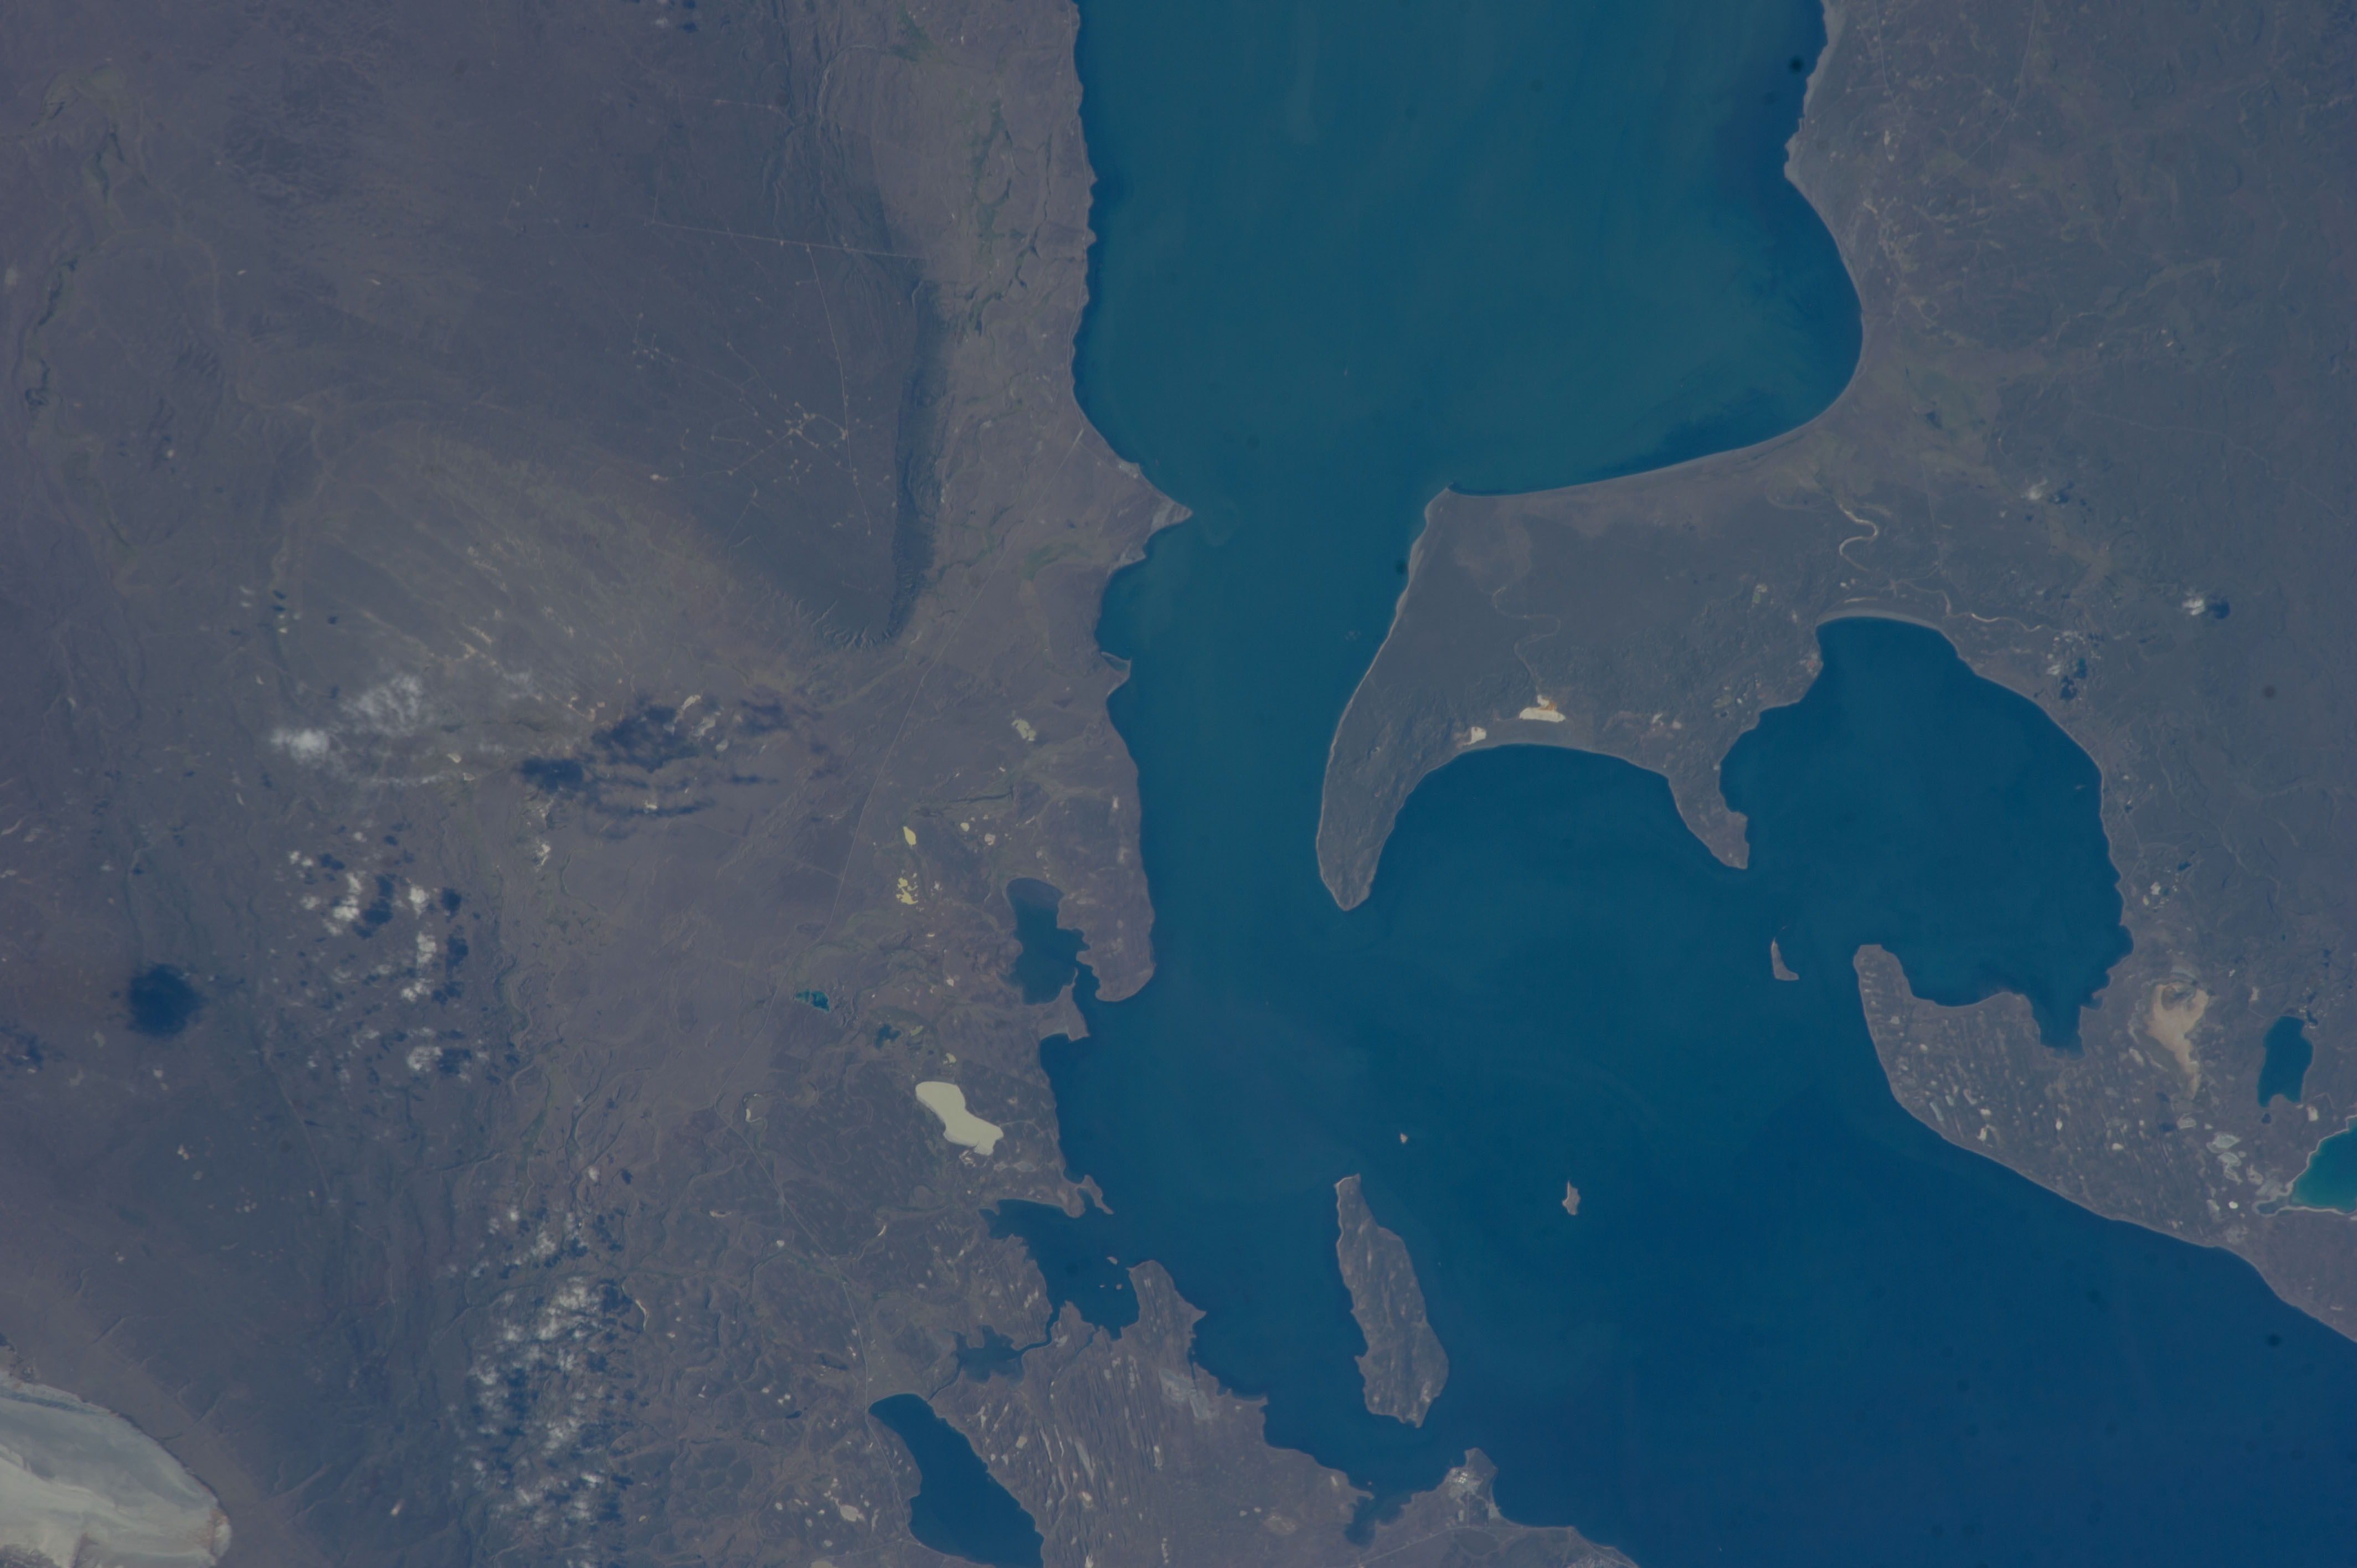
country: CHILE
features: STRAIT OF MAGELLAN, ZENTENO PORT, PERCY PORT
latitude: -52.8
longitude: -70.5
